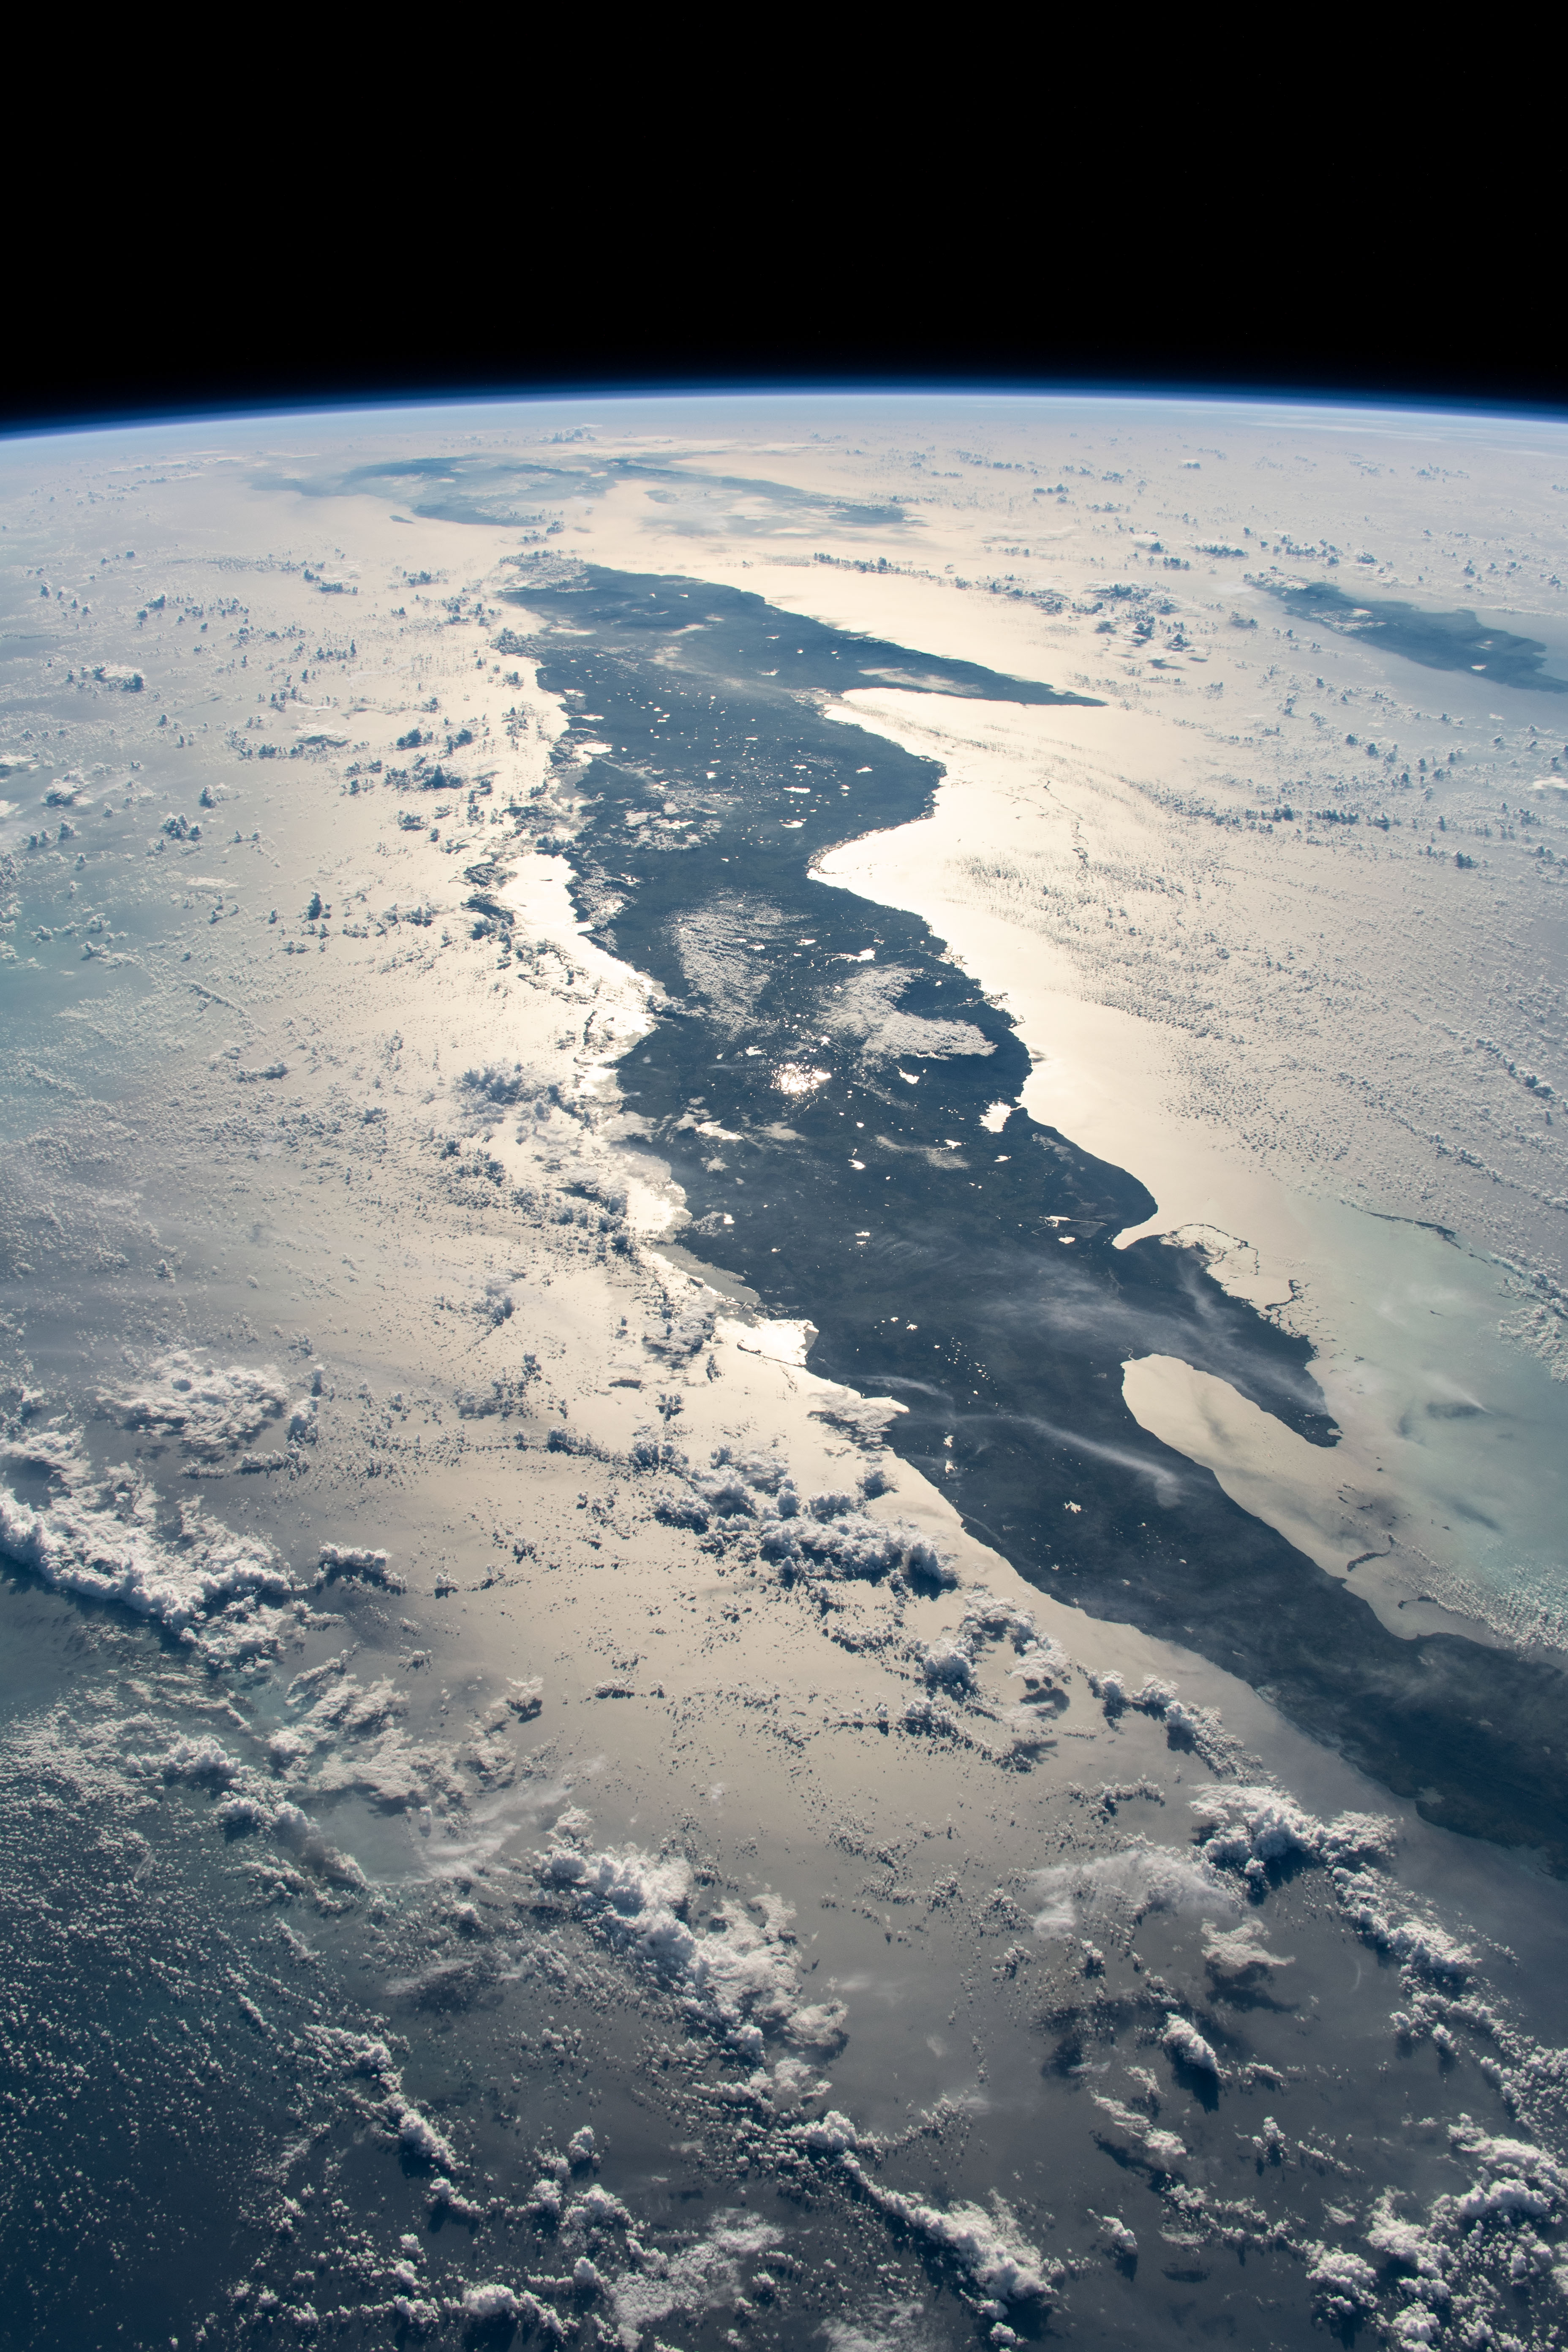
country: CUBA
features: CUBA
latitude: 22.5
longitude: -80.5
